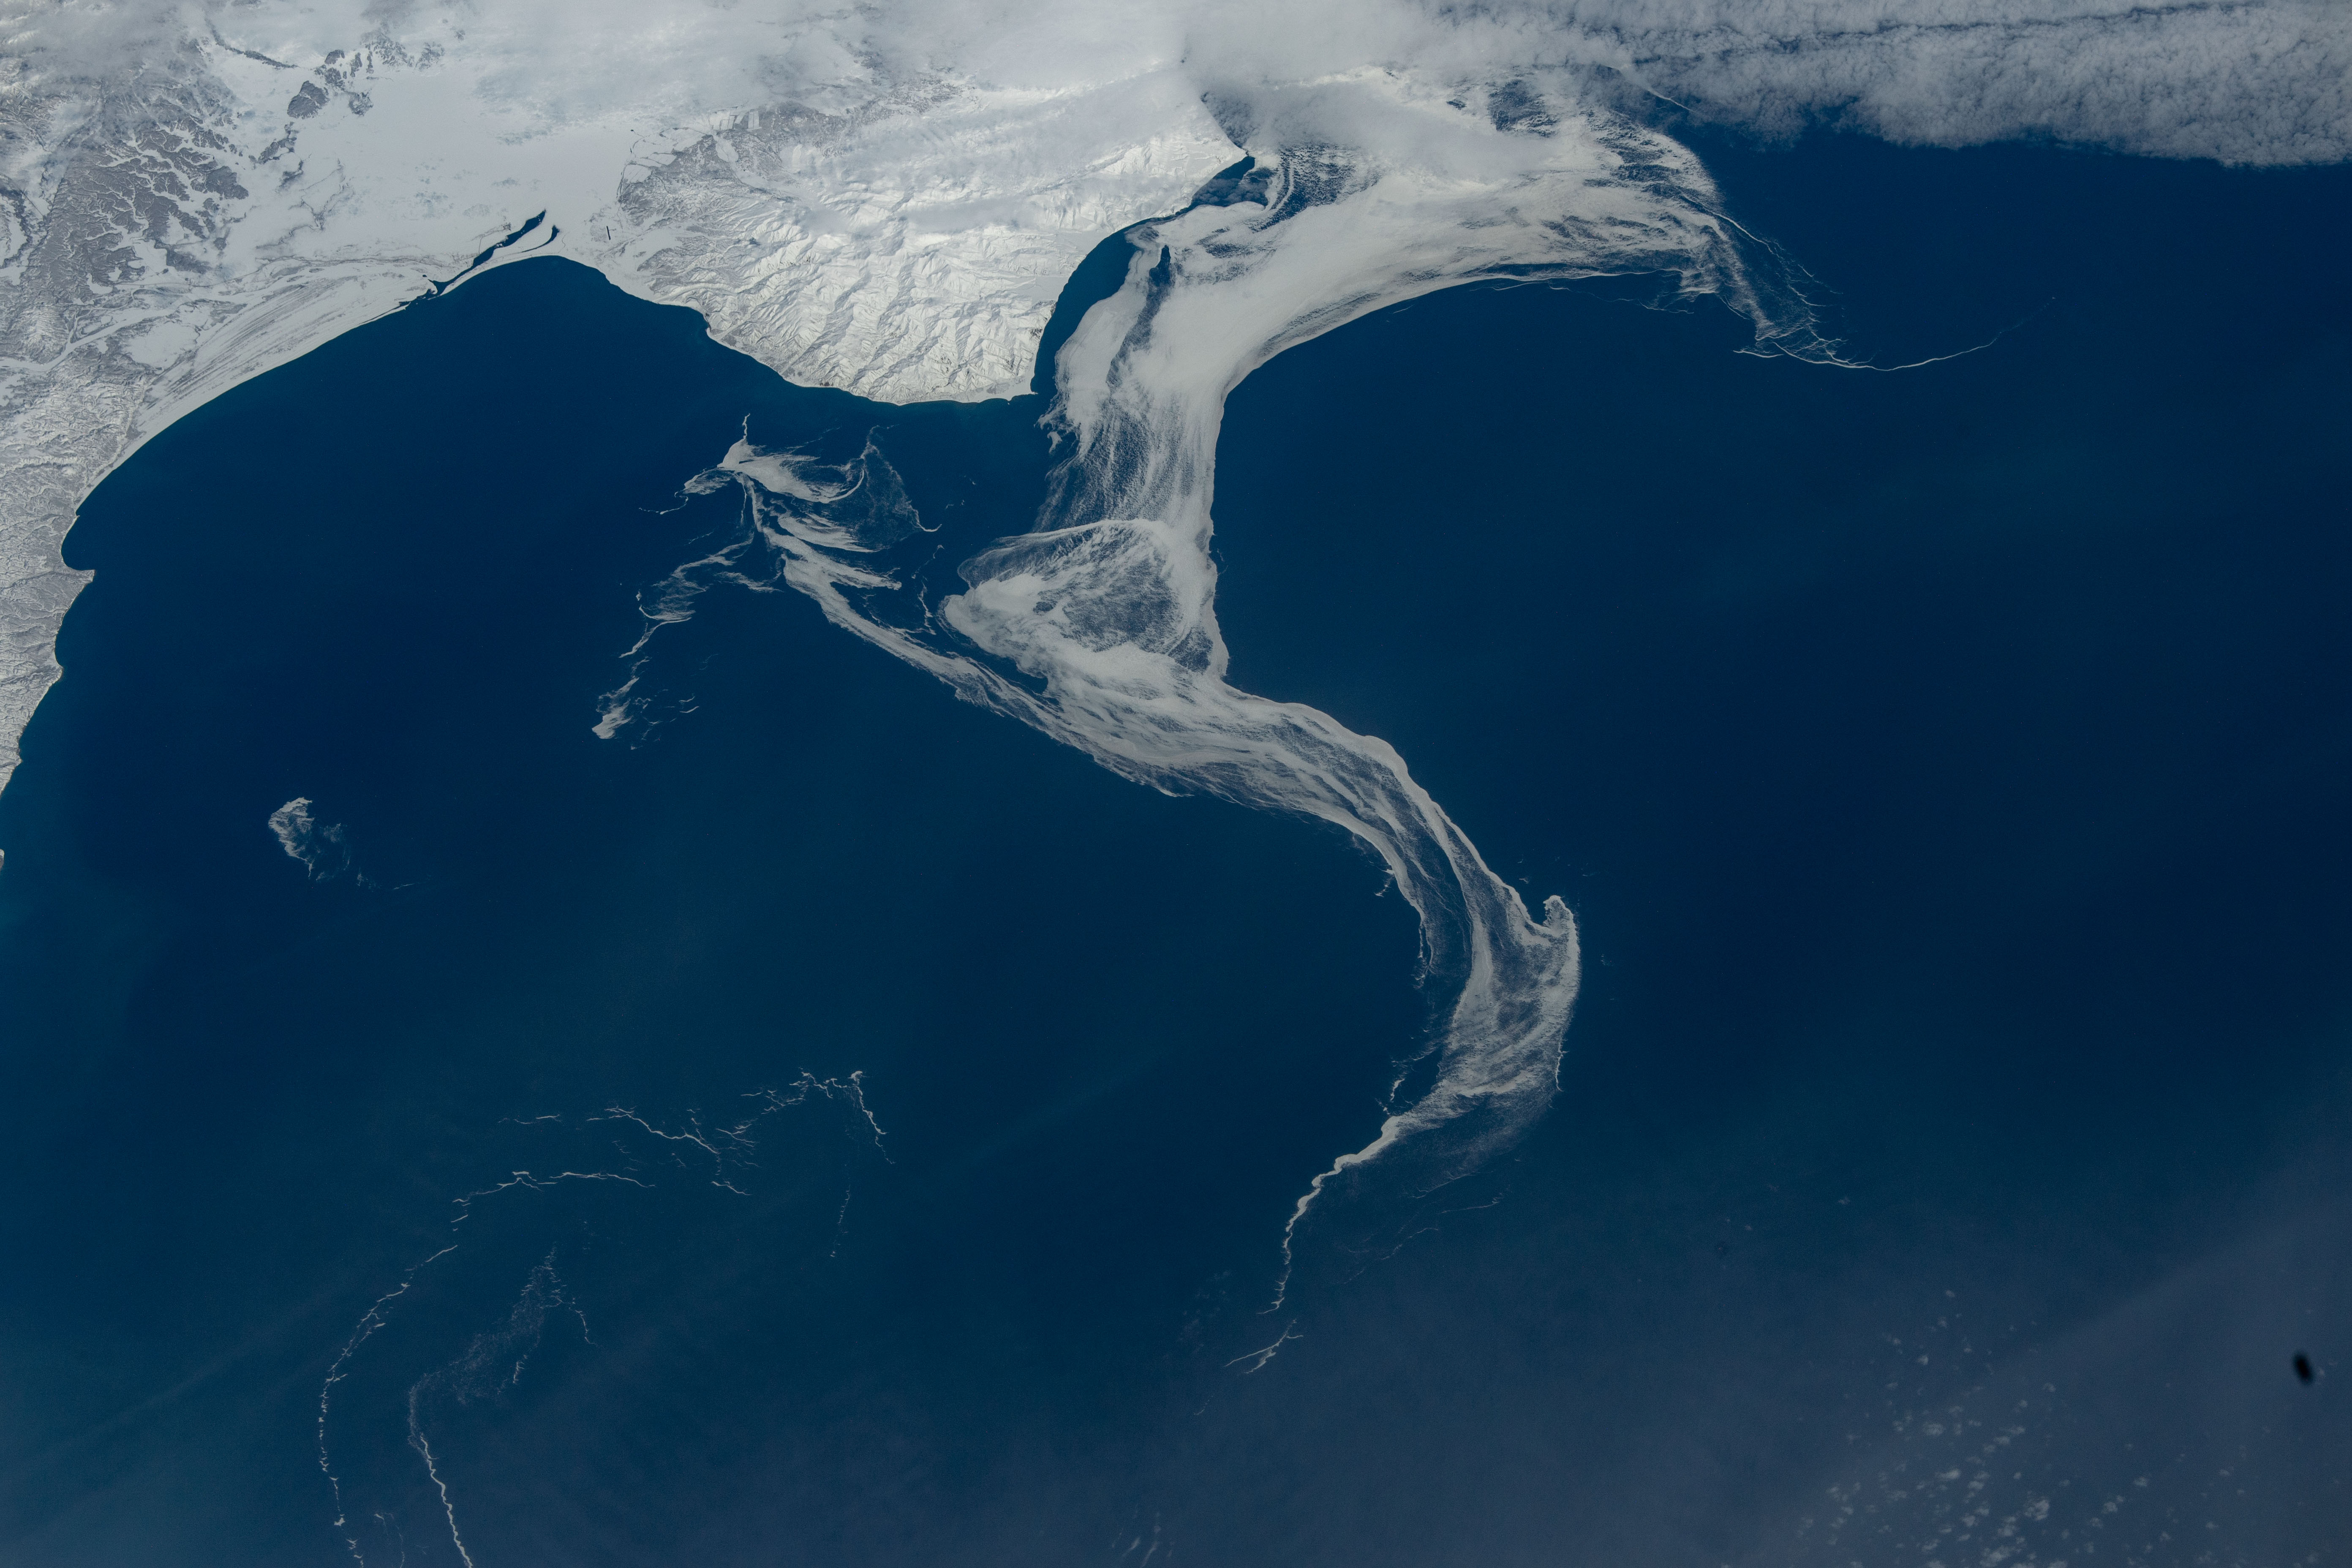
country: RUSSIAN FEDERATION
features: UST-KAMCHATSK,KAMCHATKA PENINSULA,KAMCHATKA RIVER,BERING SEA,KRUTUBEREGOVO
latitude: 55.8
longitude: 163.2
